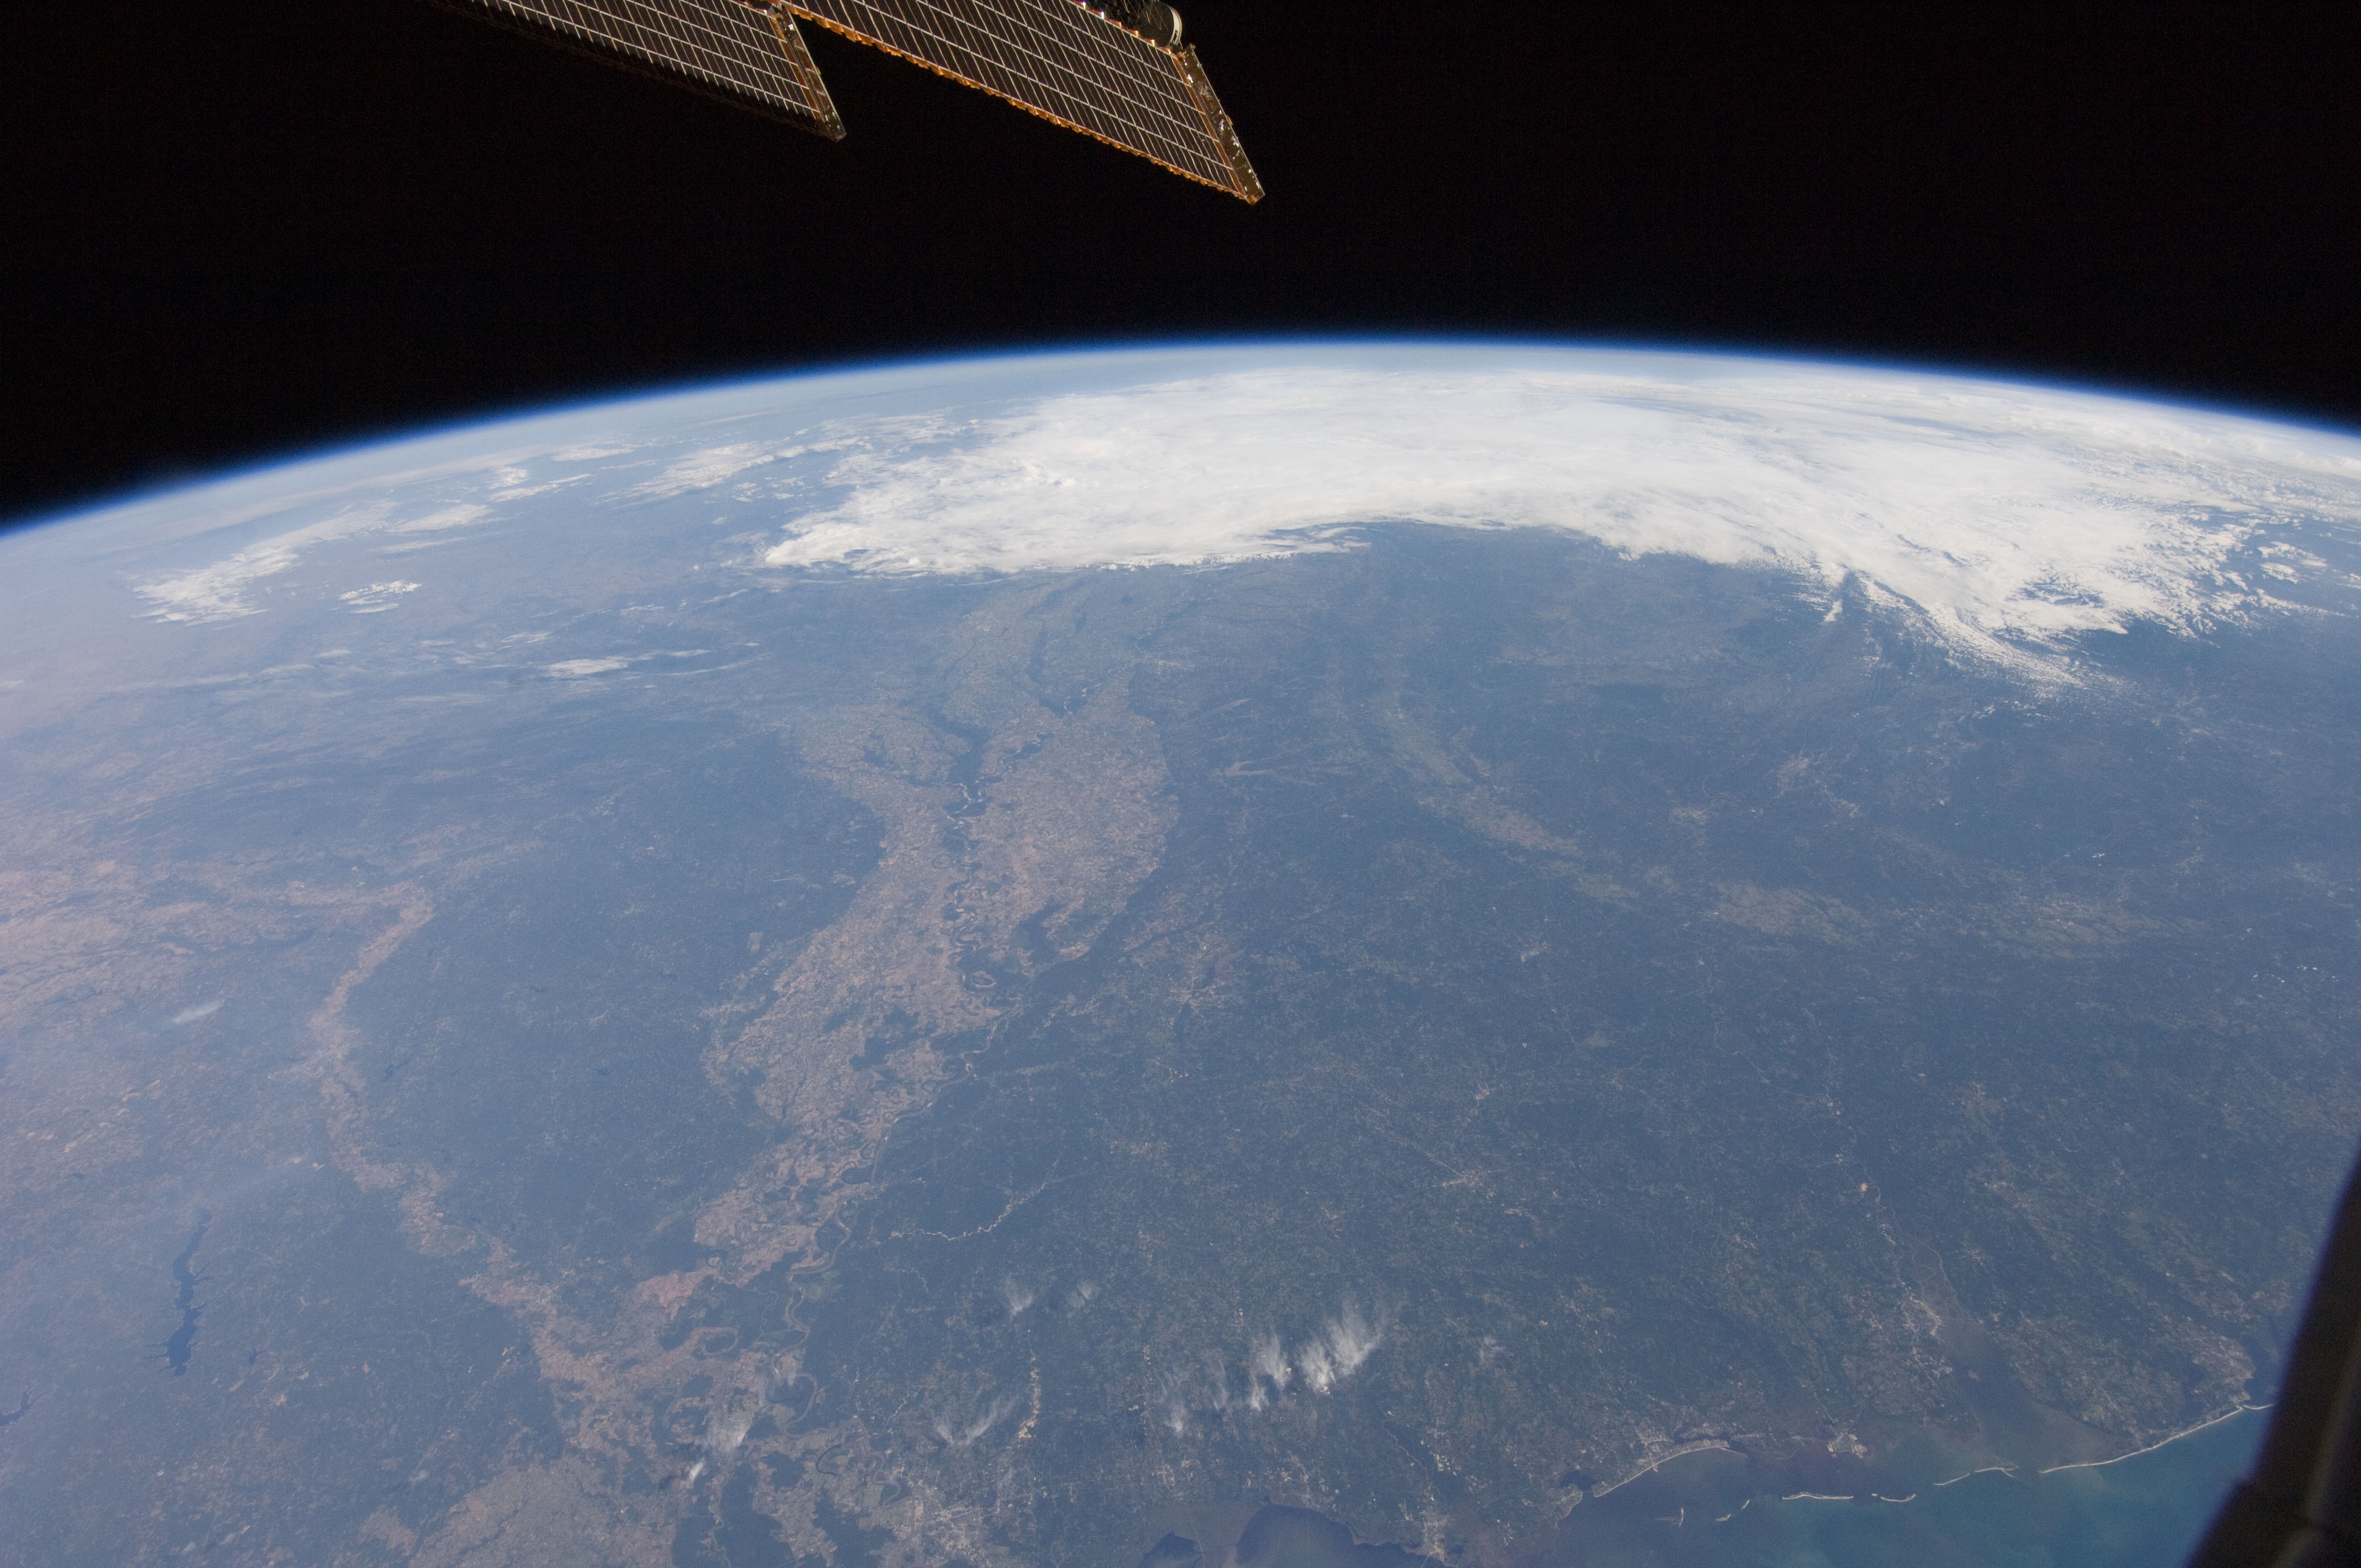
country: USA-MISSISSIPPI
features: PAN-LOWER MISSISSIPPI R. V., RED R. V., GULF OF MEXICO, COAST, ISS
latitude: 34.0
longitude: -89.0
